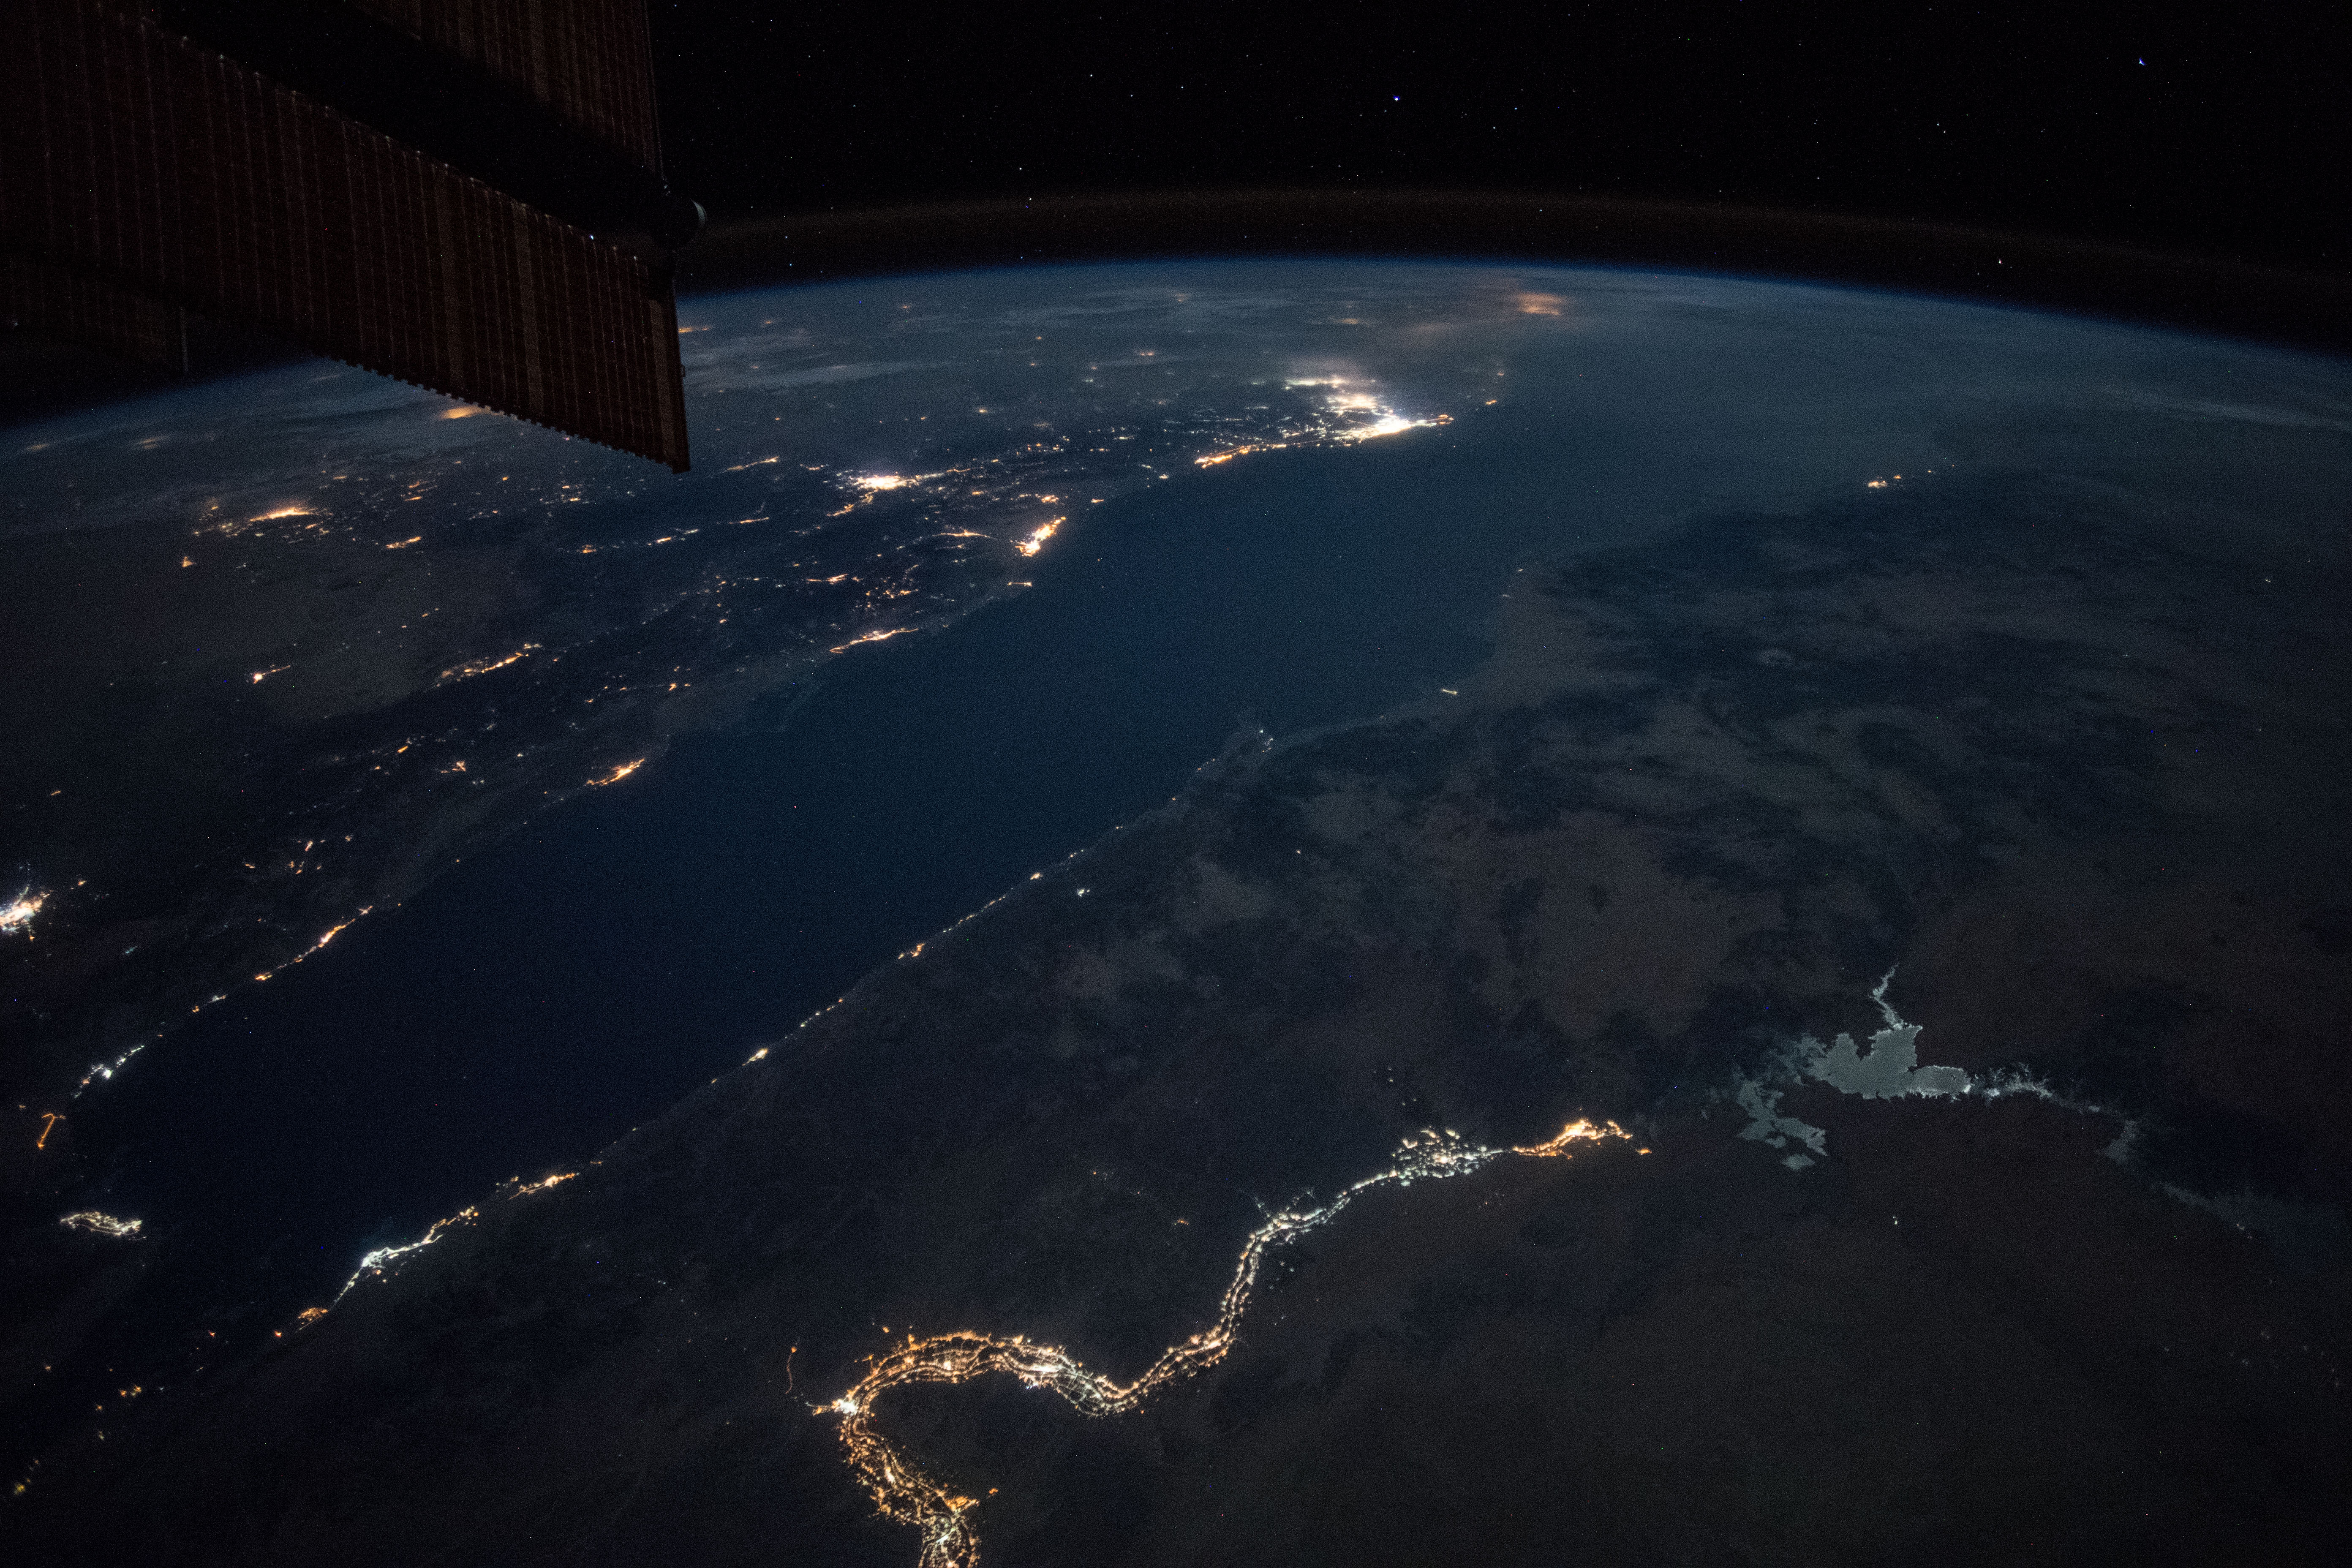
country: EGYPT
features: NILE RIVER, NUBIAN DESERT, NASSER LAKE, EASTER DESERT, RED SEA, GULF OF SUEZ, GULF OF AQABA, NIGHT, EARTH LIMB
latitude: 24.4
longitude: 35.0
